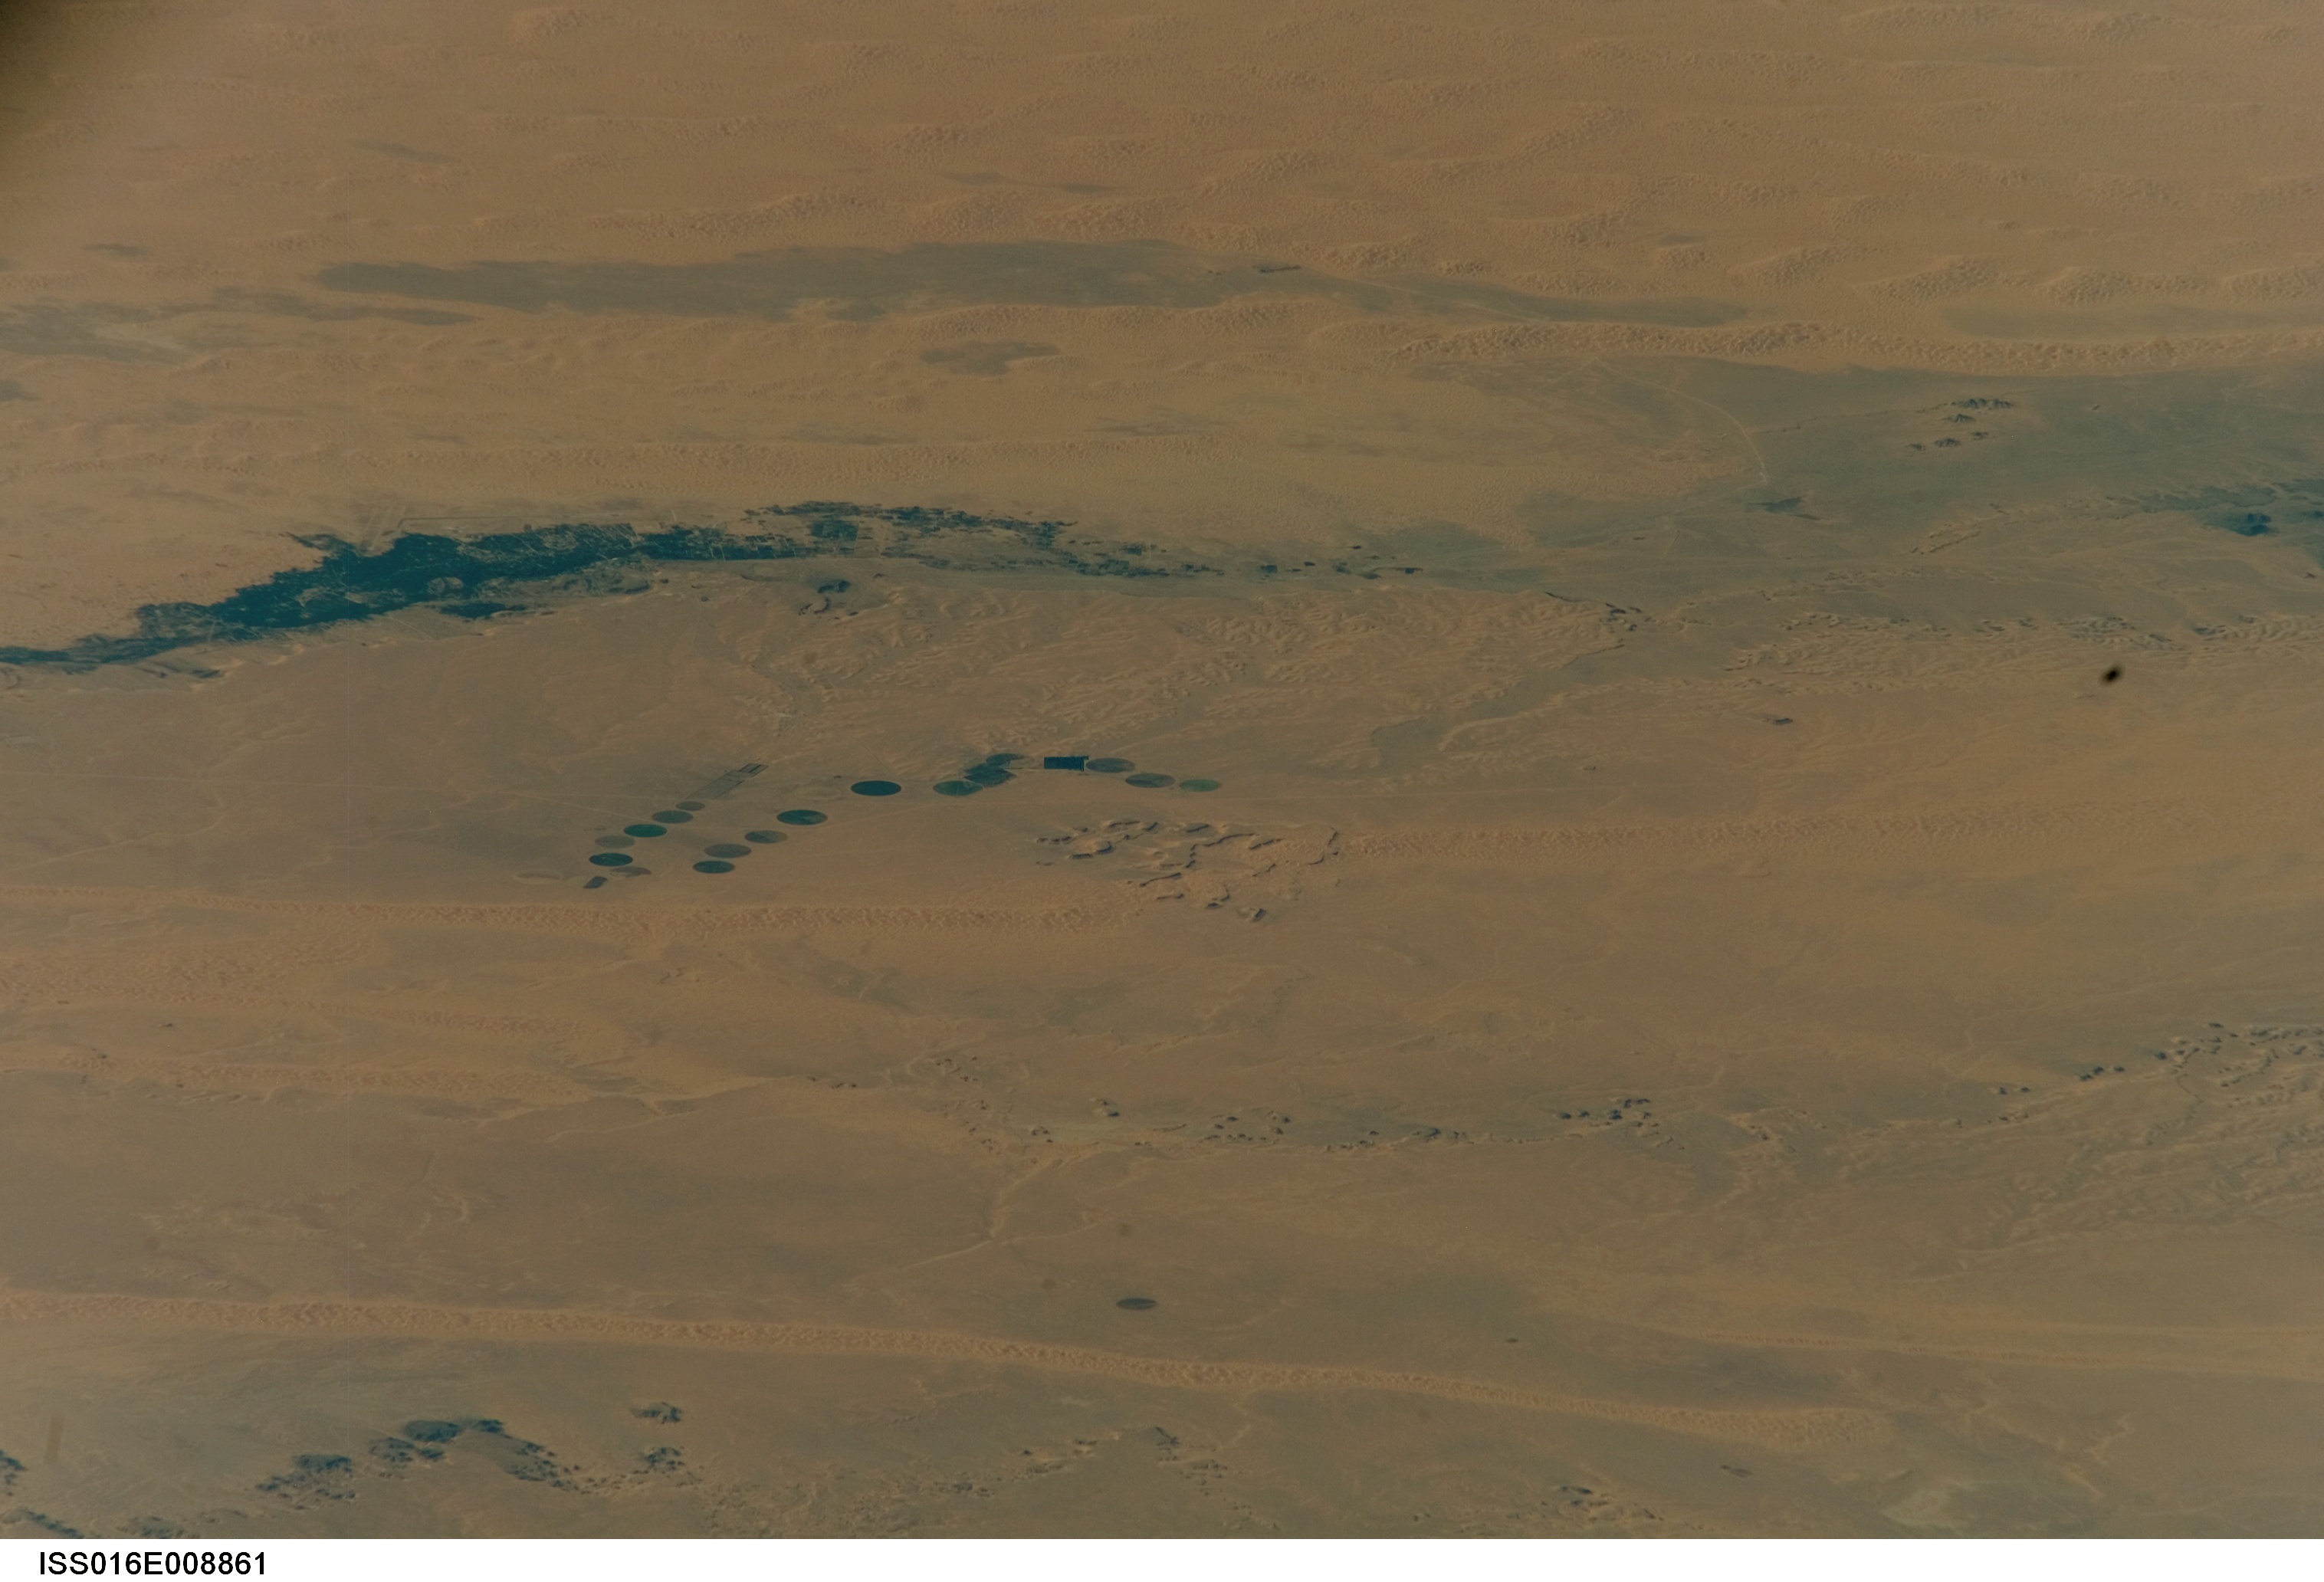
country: ALGERIA
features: EL GOLEA, GRAND ERG OCCIDENTAL
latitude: 30.7
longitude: 3.0
